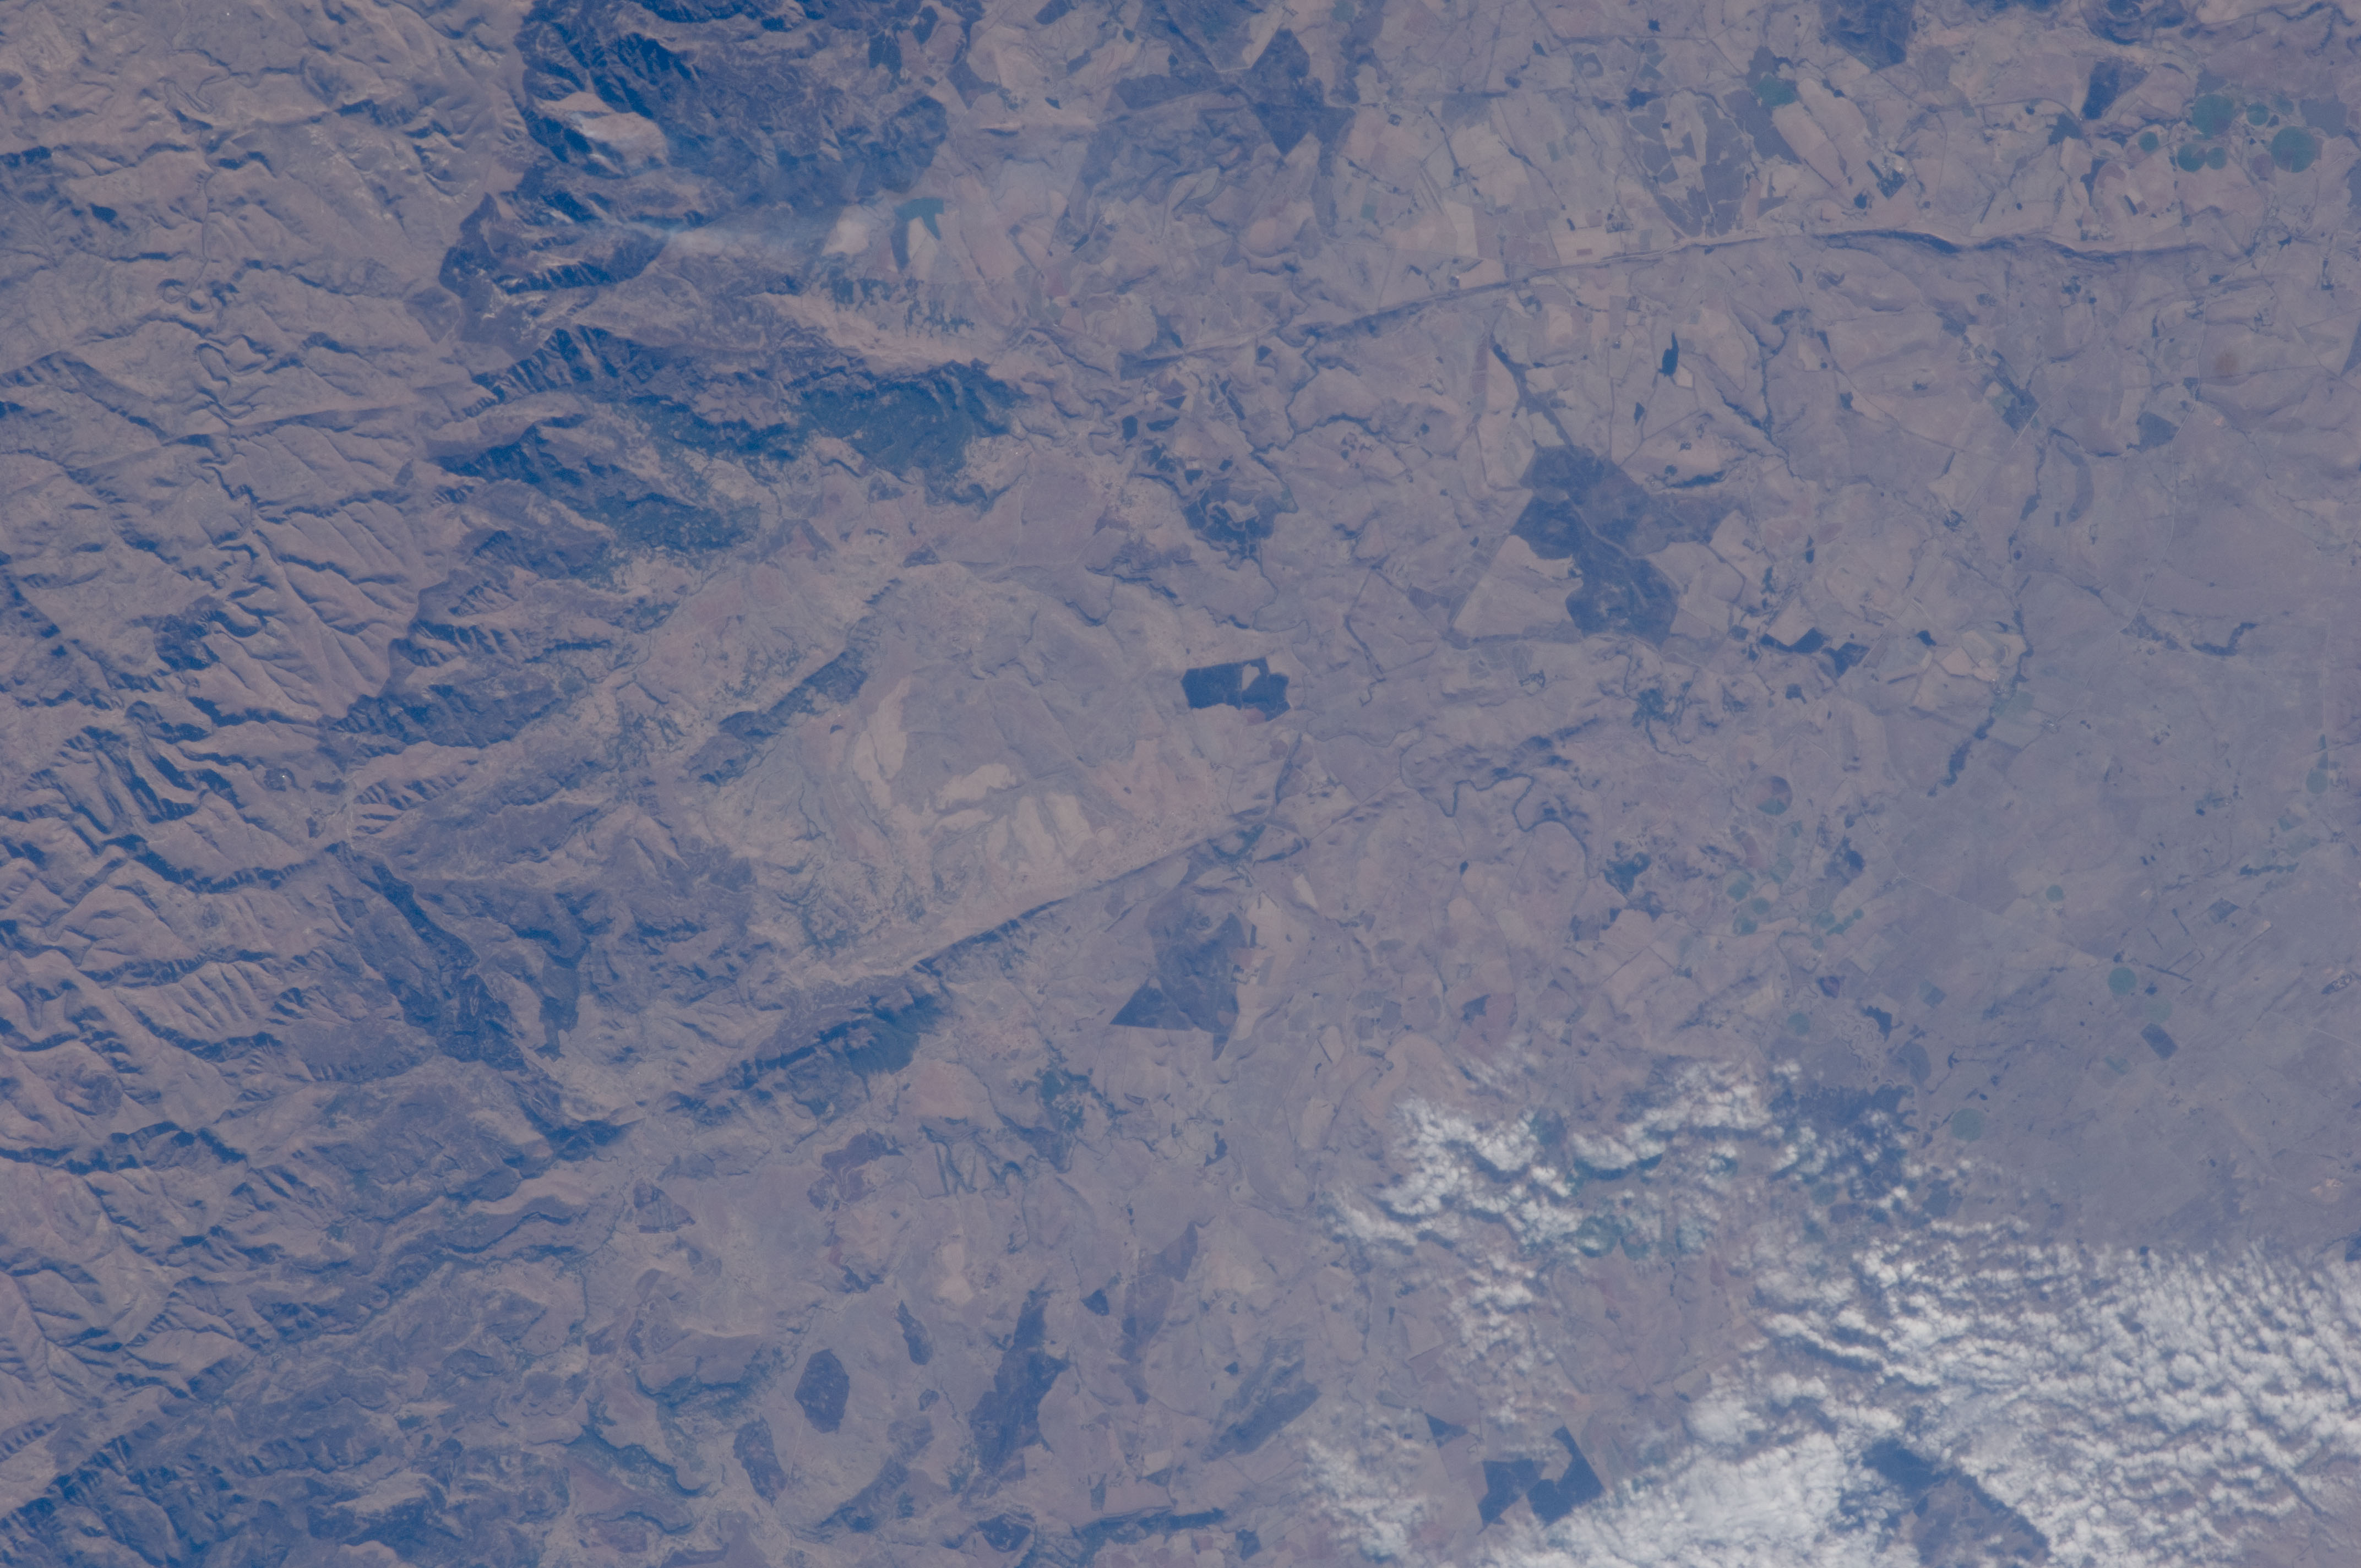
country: REPUBLIC SOUTH AFRICA
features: DRAKENSBERG ESCARPMENT, TRANSKEI-KZN BORDER
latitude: -30.2
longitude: 29.1
